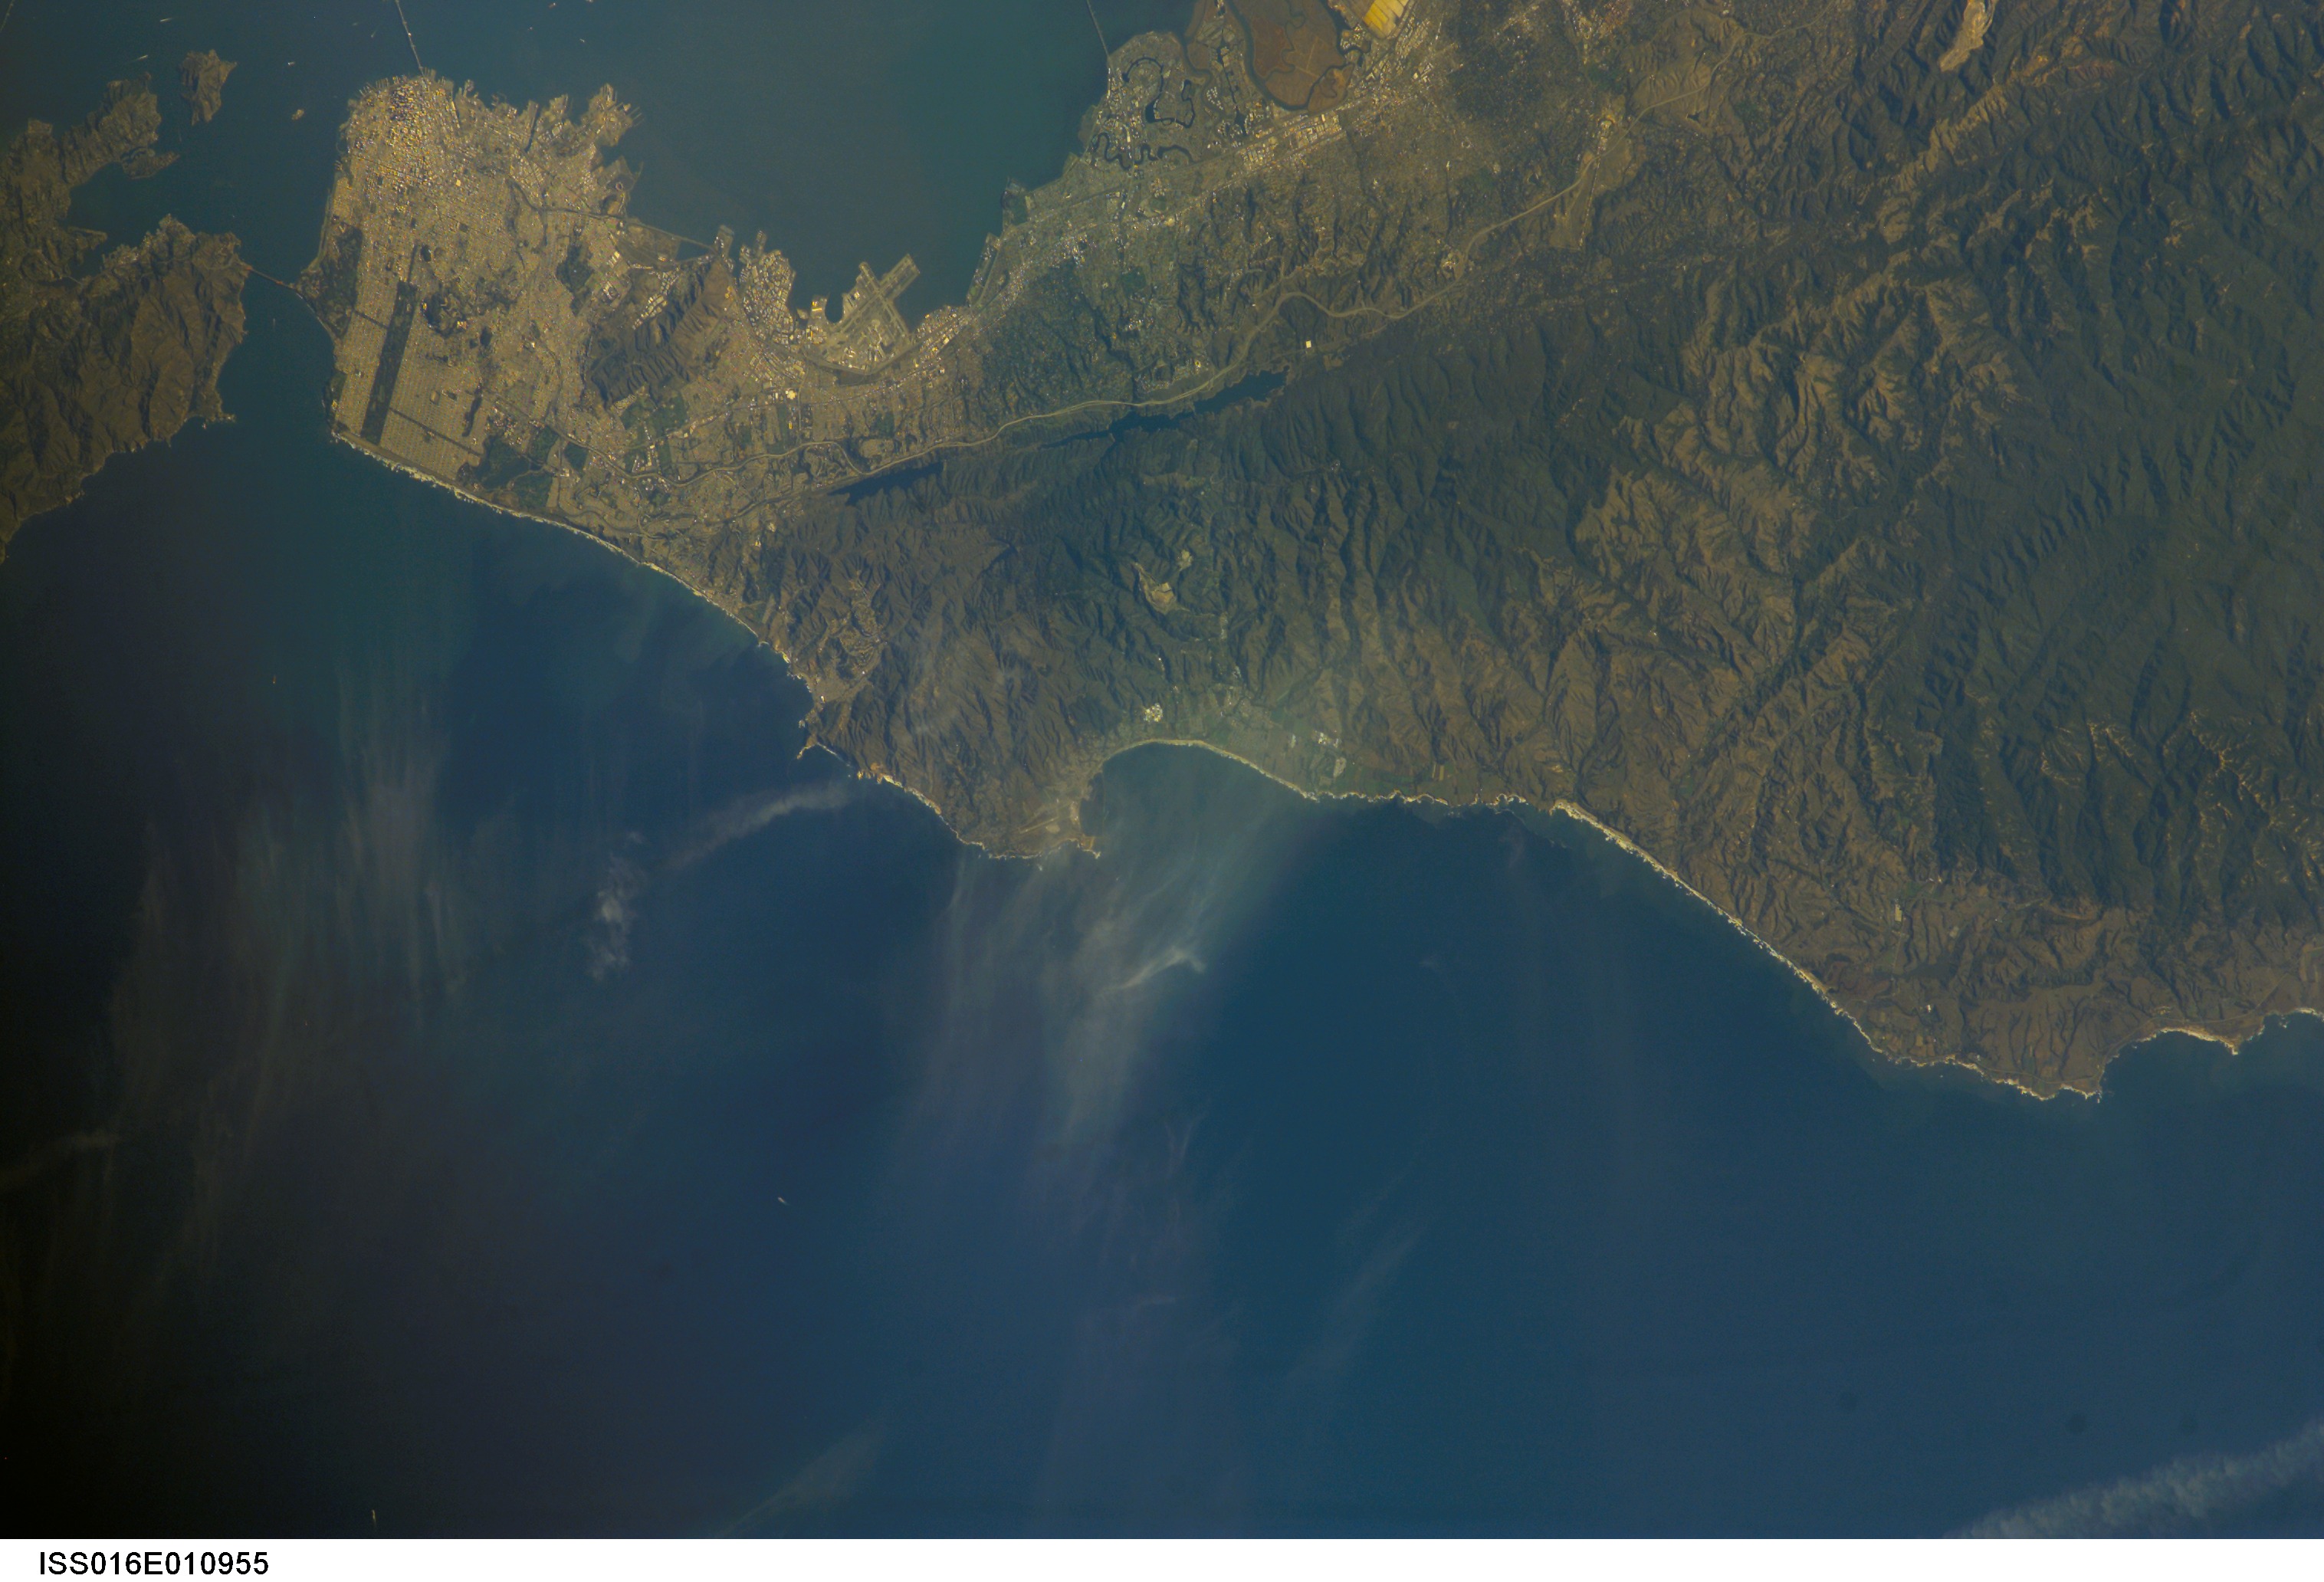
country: USA-CALIFORNIA
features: HALF MOON B., MTS., HARBOR
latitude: 37.5
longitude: -122.5
